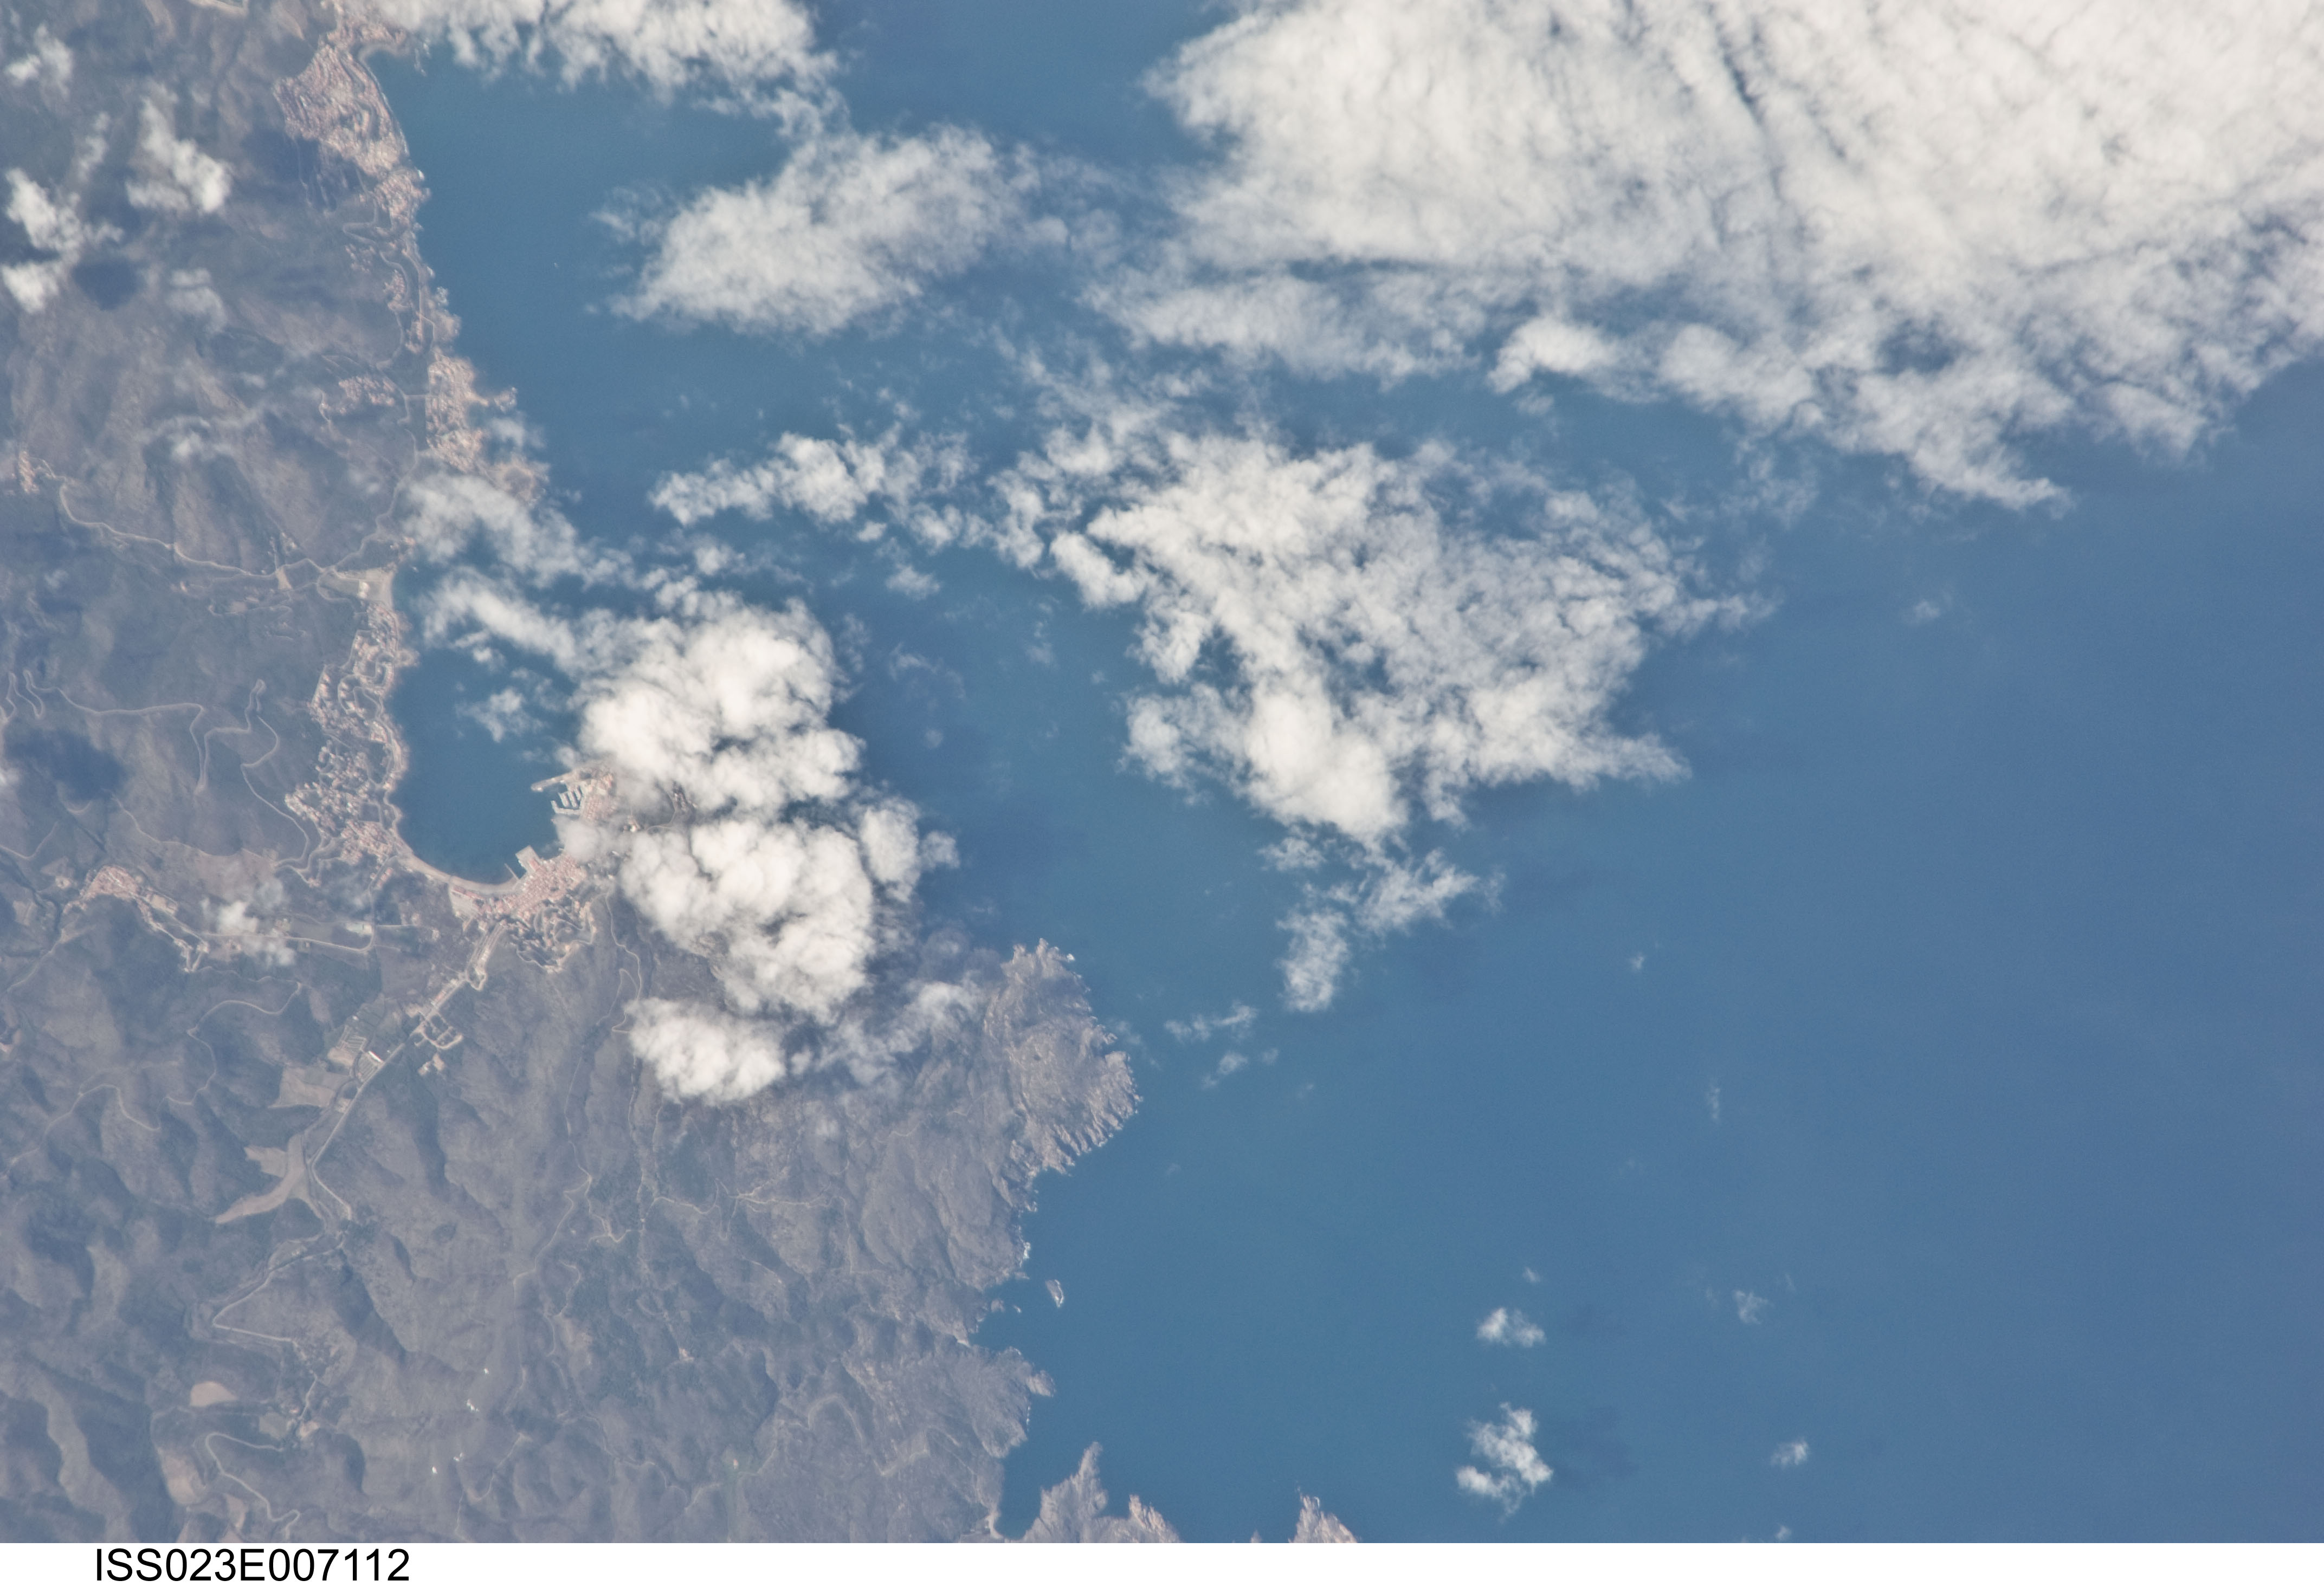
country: FRANCE
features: SELVA DE MAR, COAST, FOREST, MTS.
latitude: 42.4
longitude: 3.2
